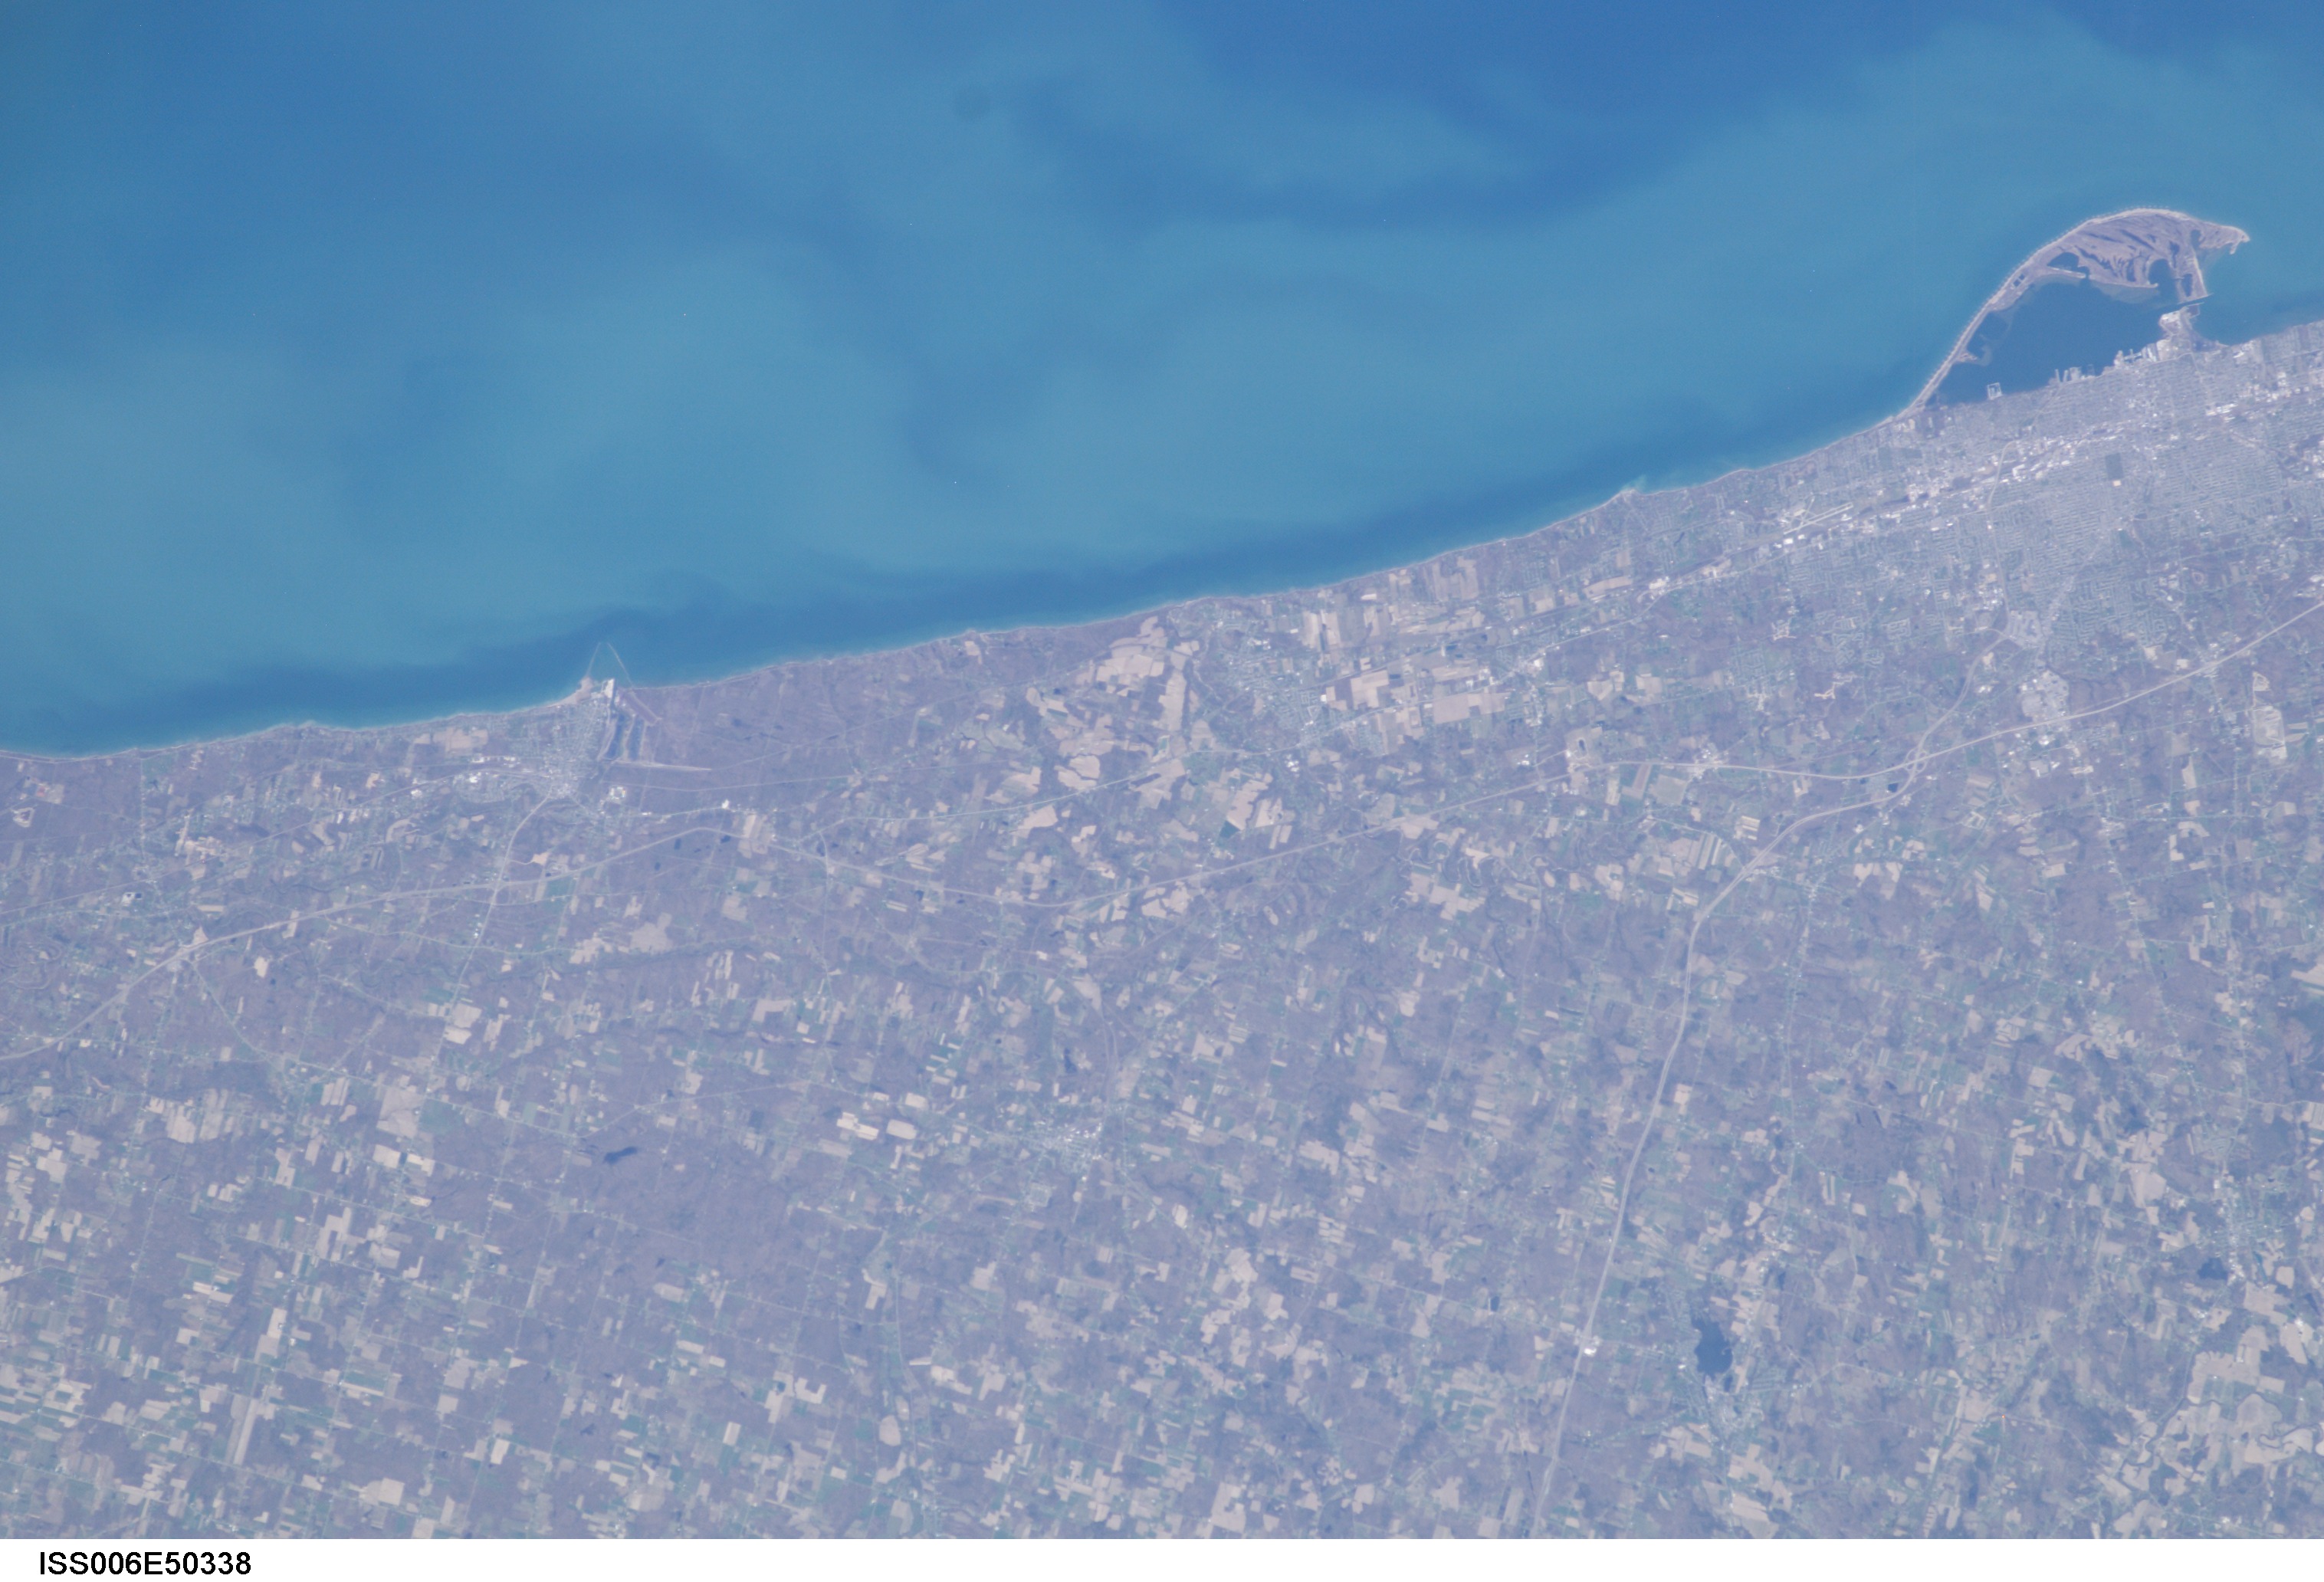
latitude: 42.0
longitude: -80.5
